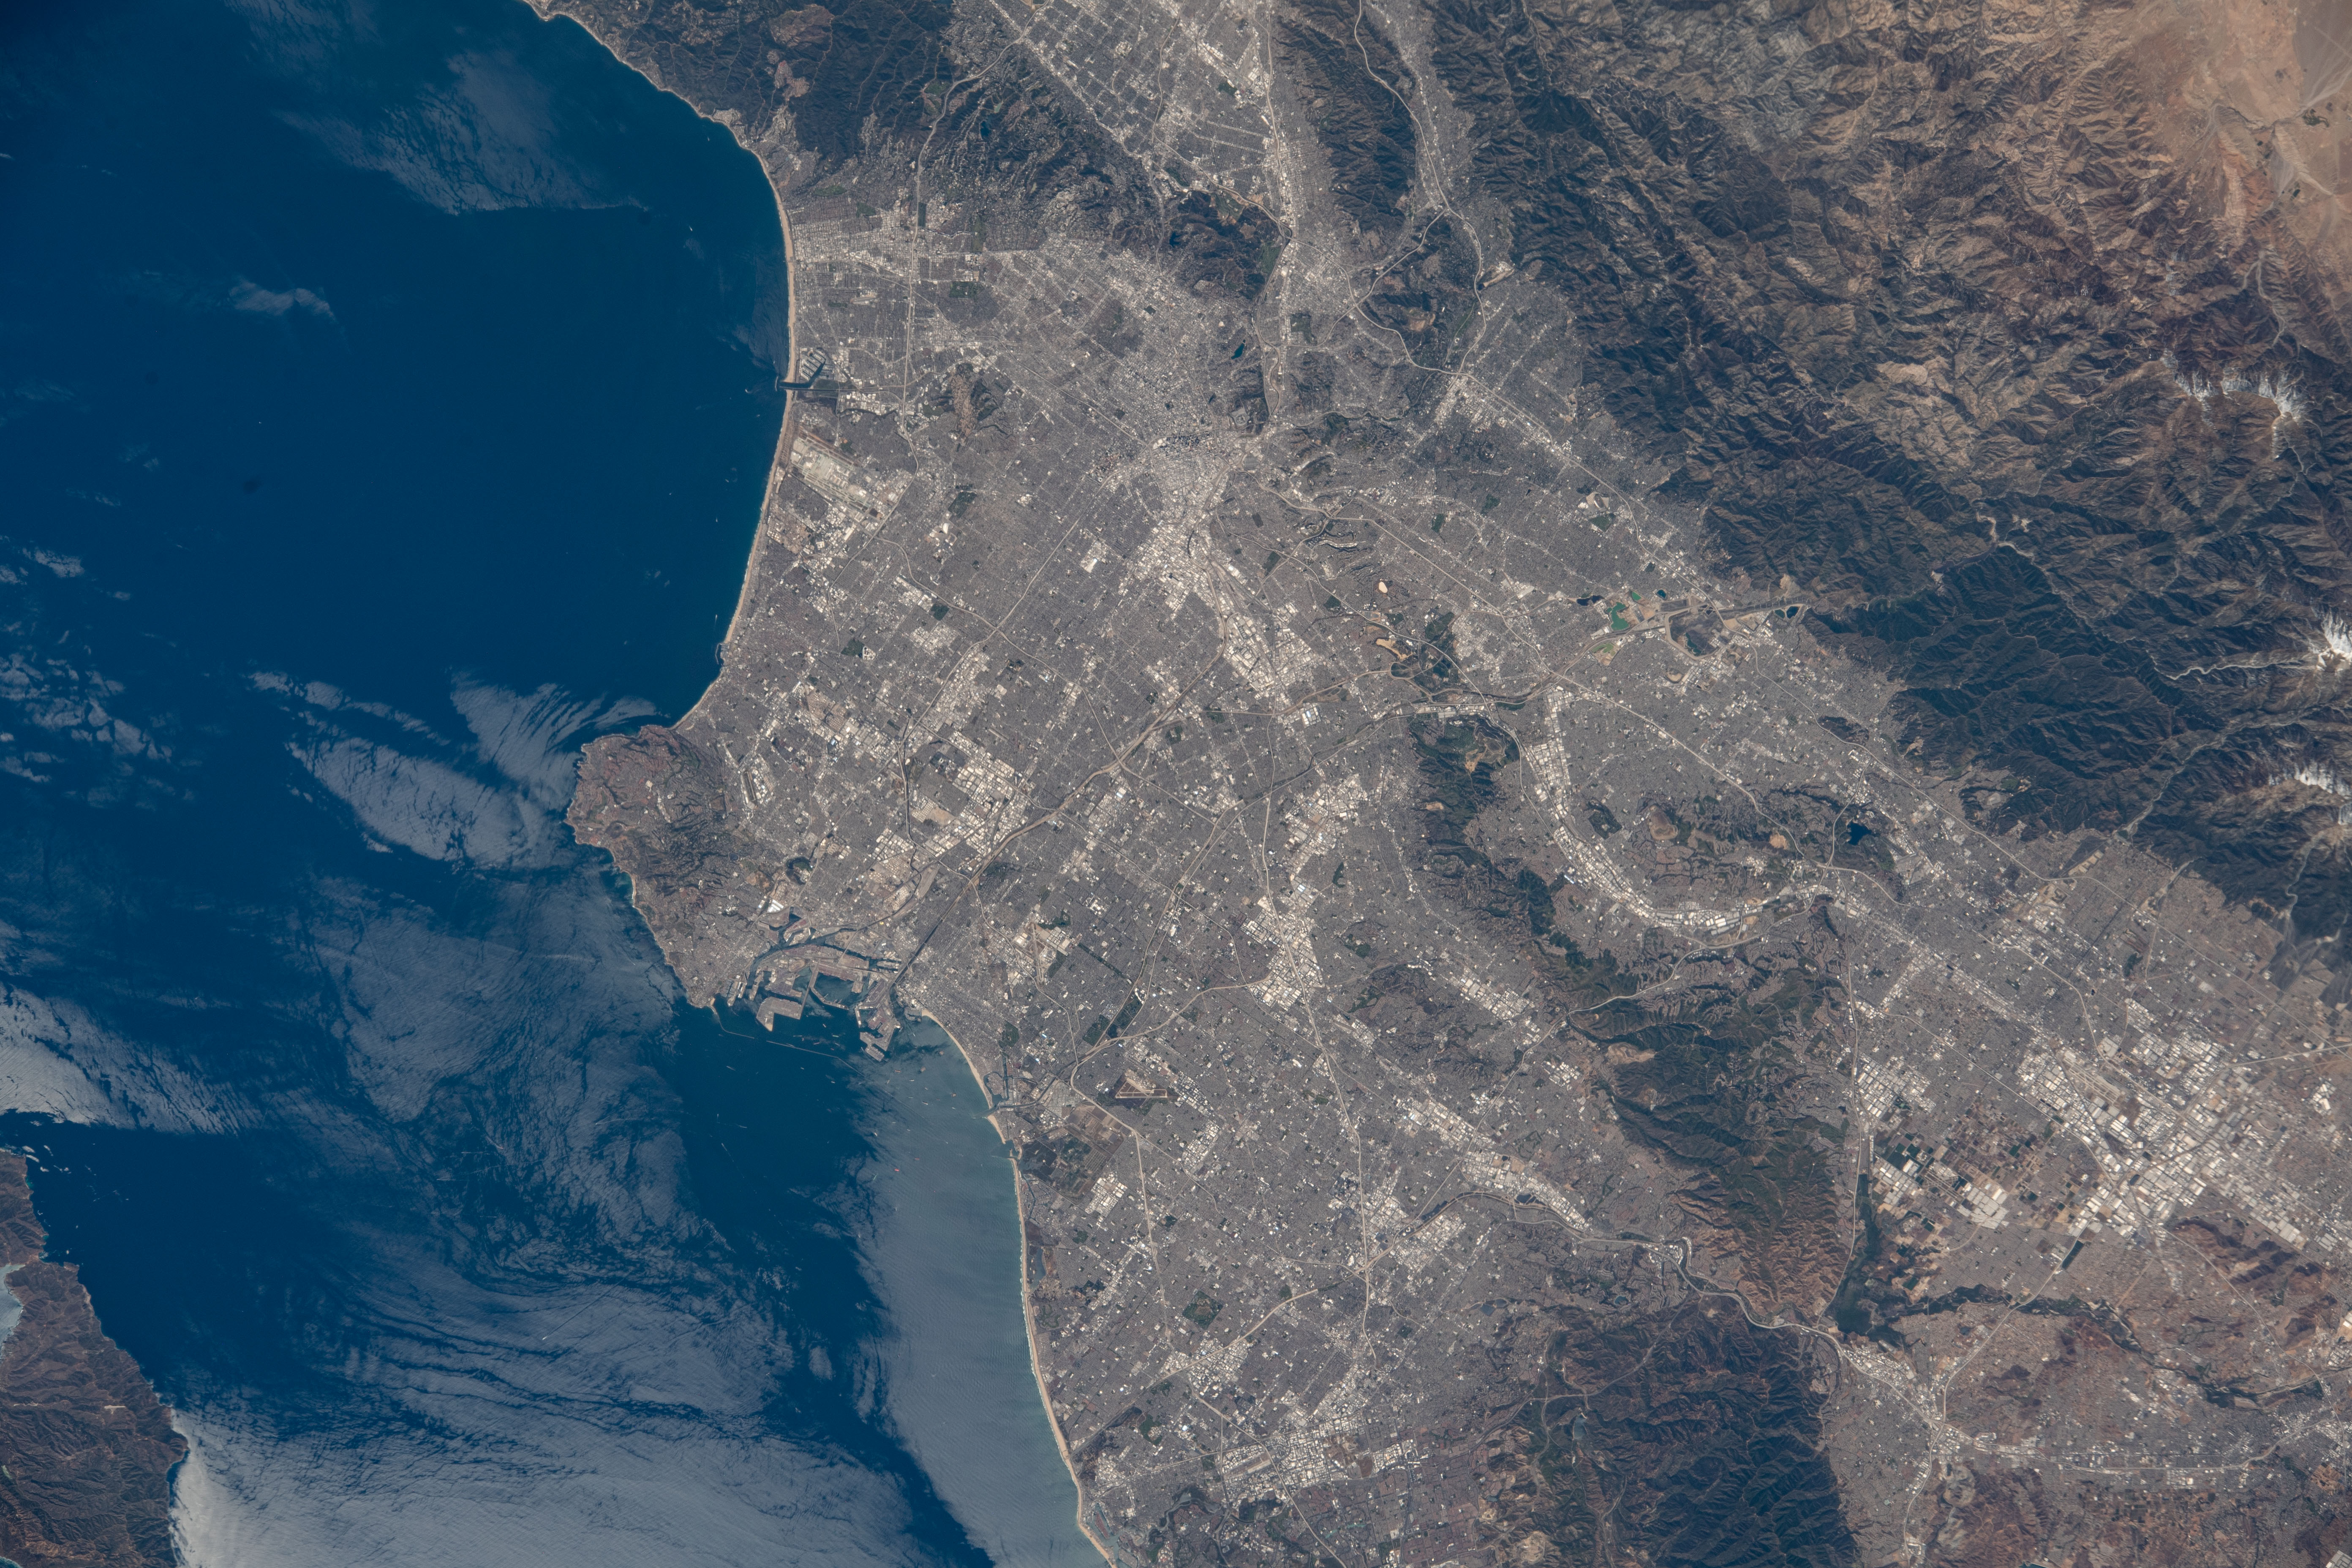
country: USA-CALIFORNIA
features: LOS ANGELES, OCEAN, PACIFIC OCEAN
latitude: 34.0
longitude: -118.1
